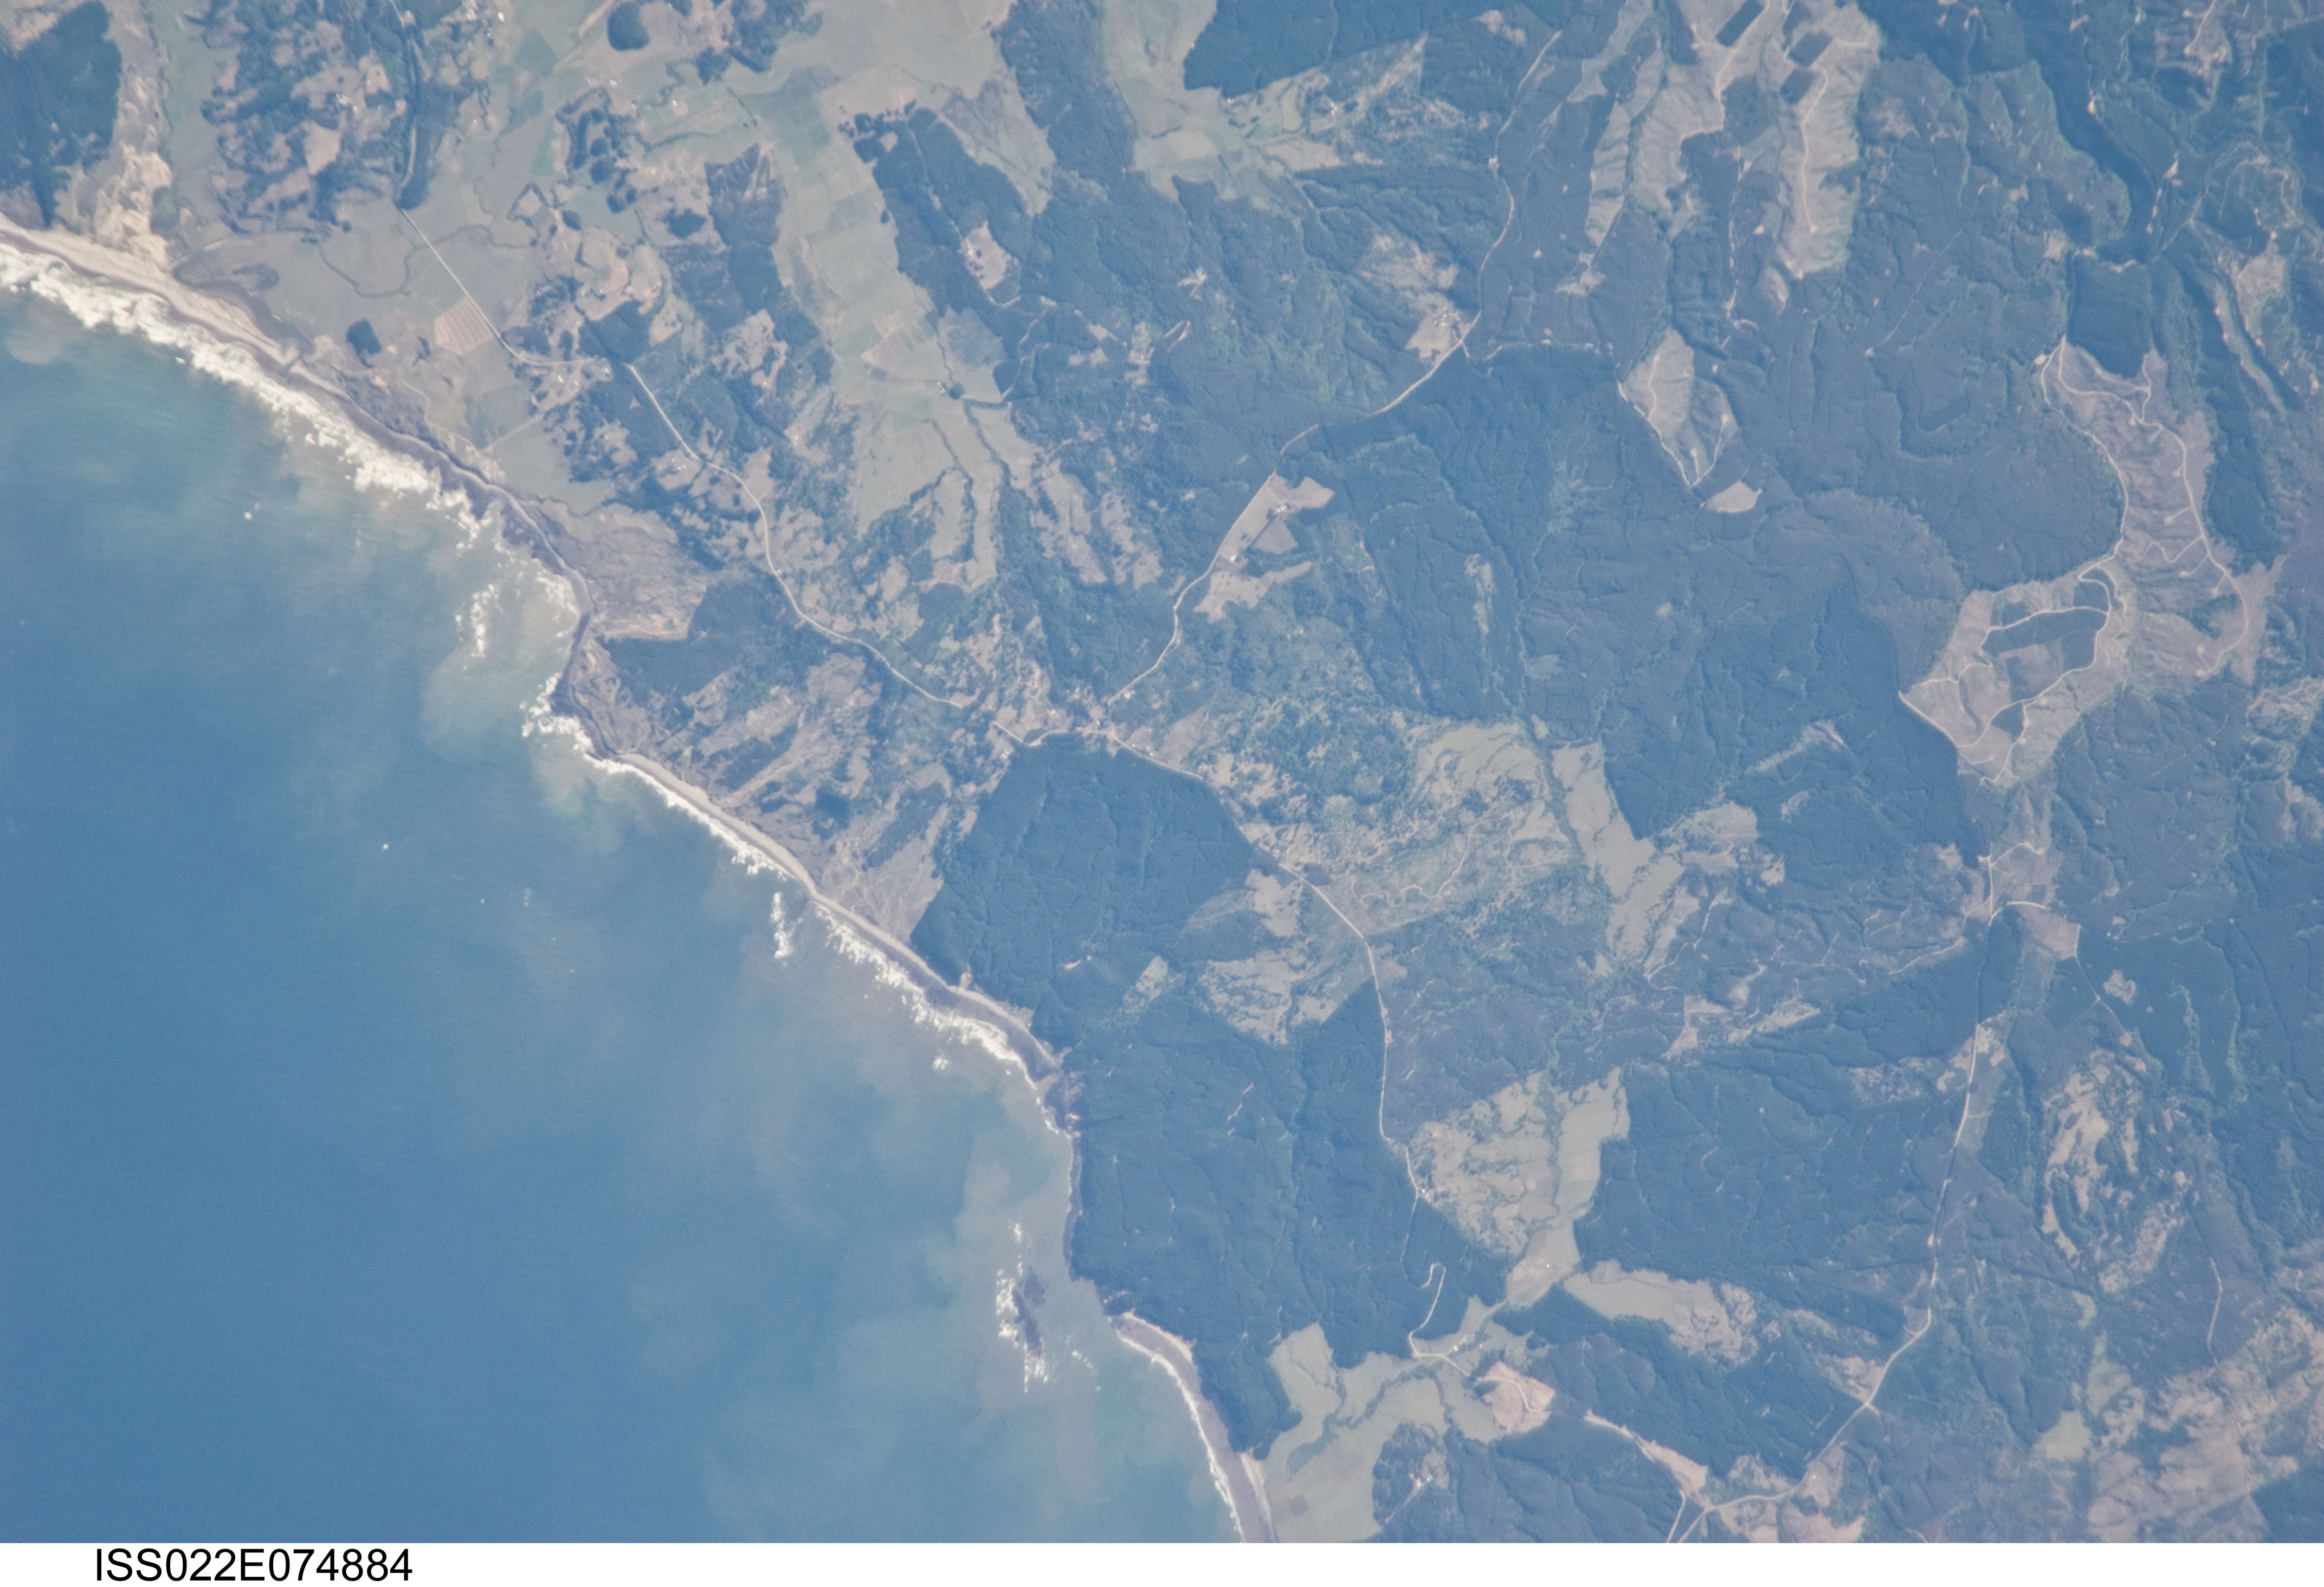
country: CHILE
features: LEBU AREA, CARNERO B., COAST, FOR.
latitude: -37.5
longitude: -73.6
